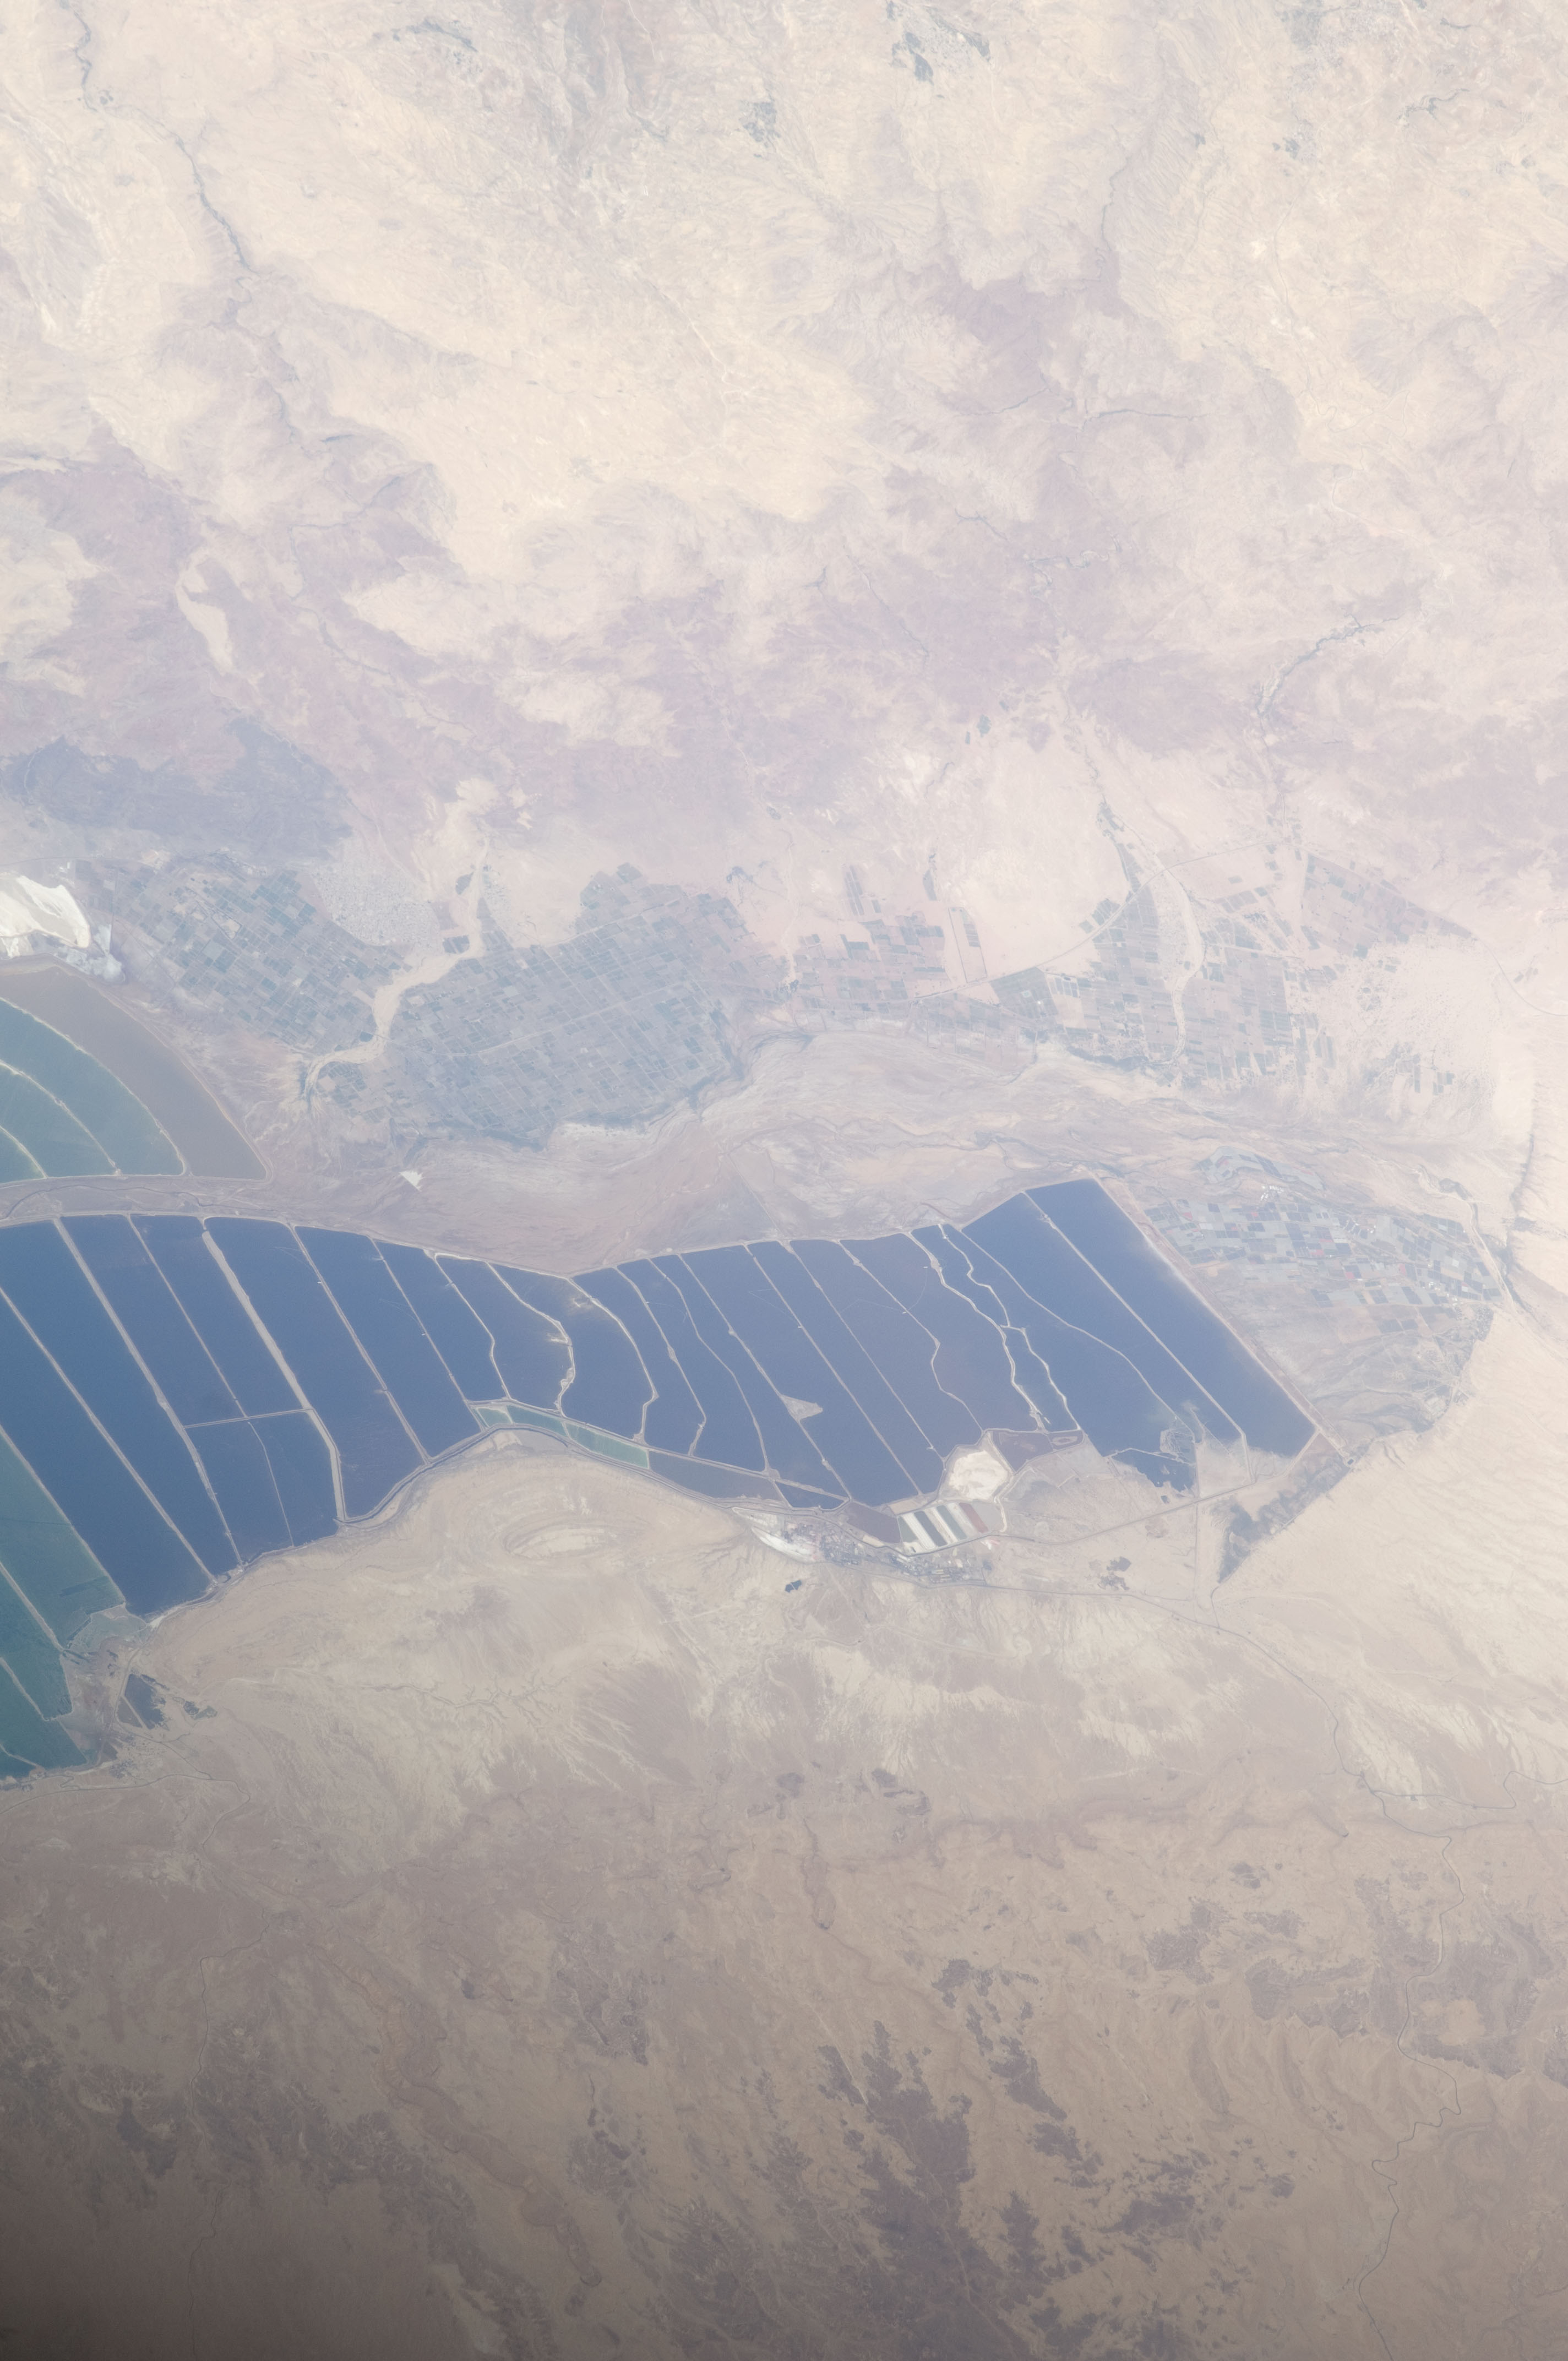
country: JORDAN
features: AREA S. OF DEAD SEA, SALT WORKS SECTIONS, AGR., ROADS, HILLS, CANAL
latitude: 31.0
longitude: 35.4
